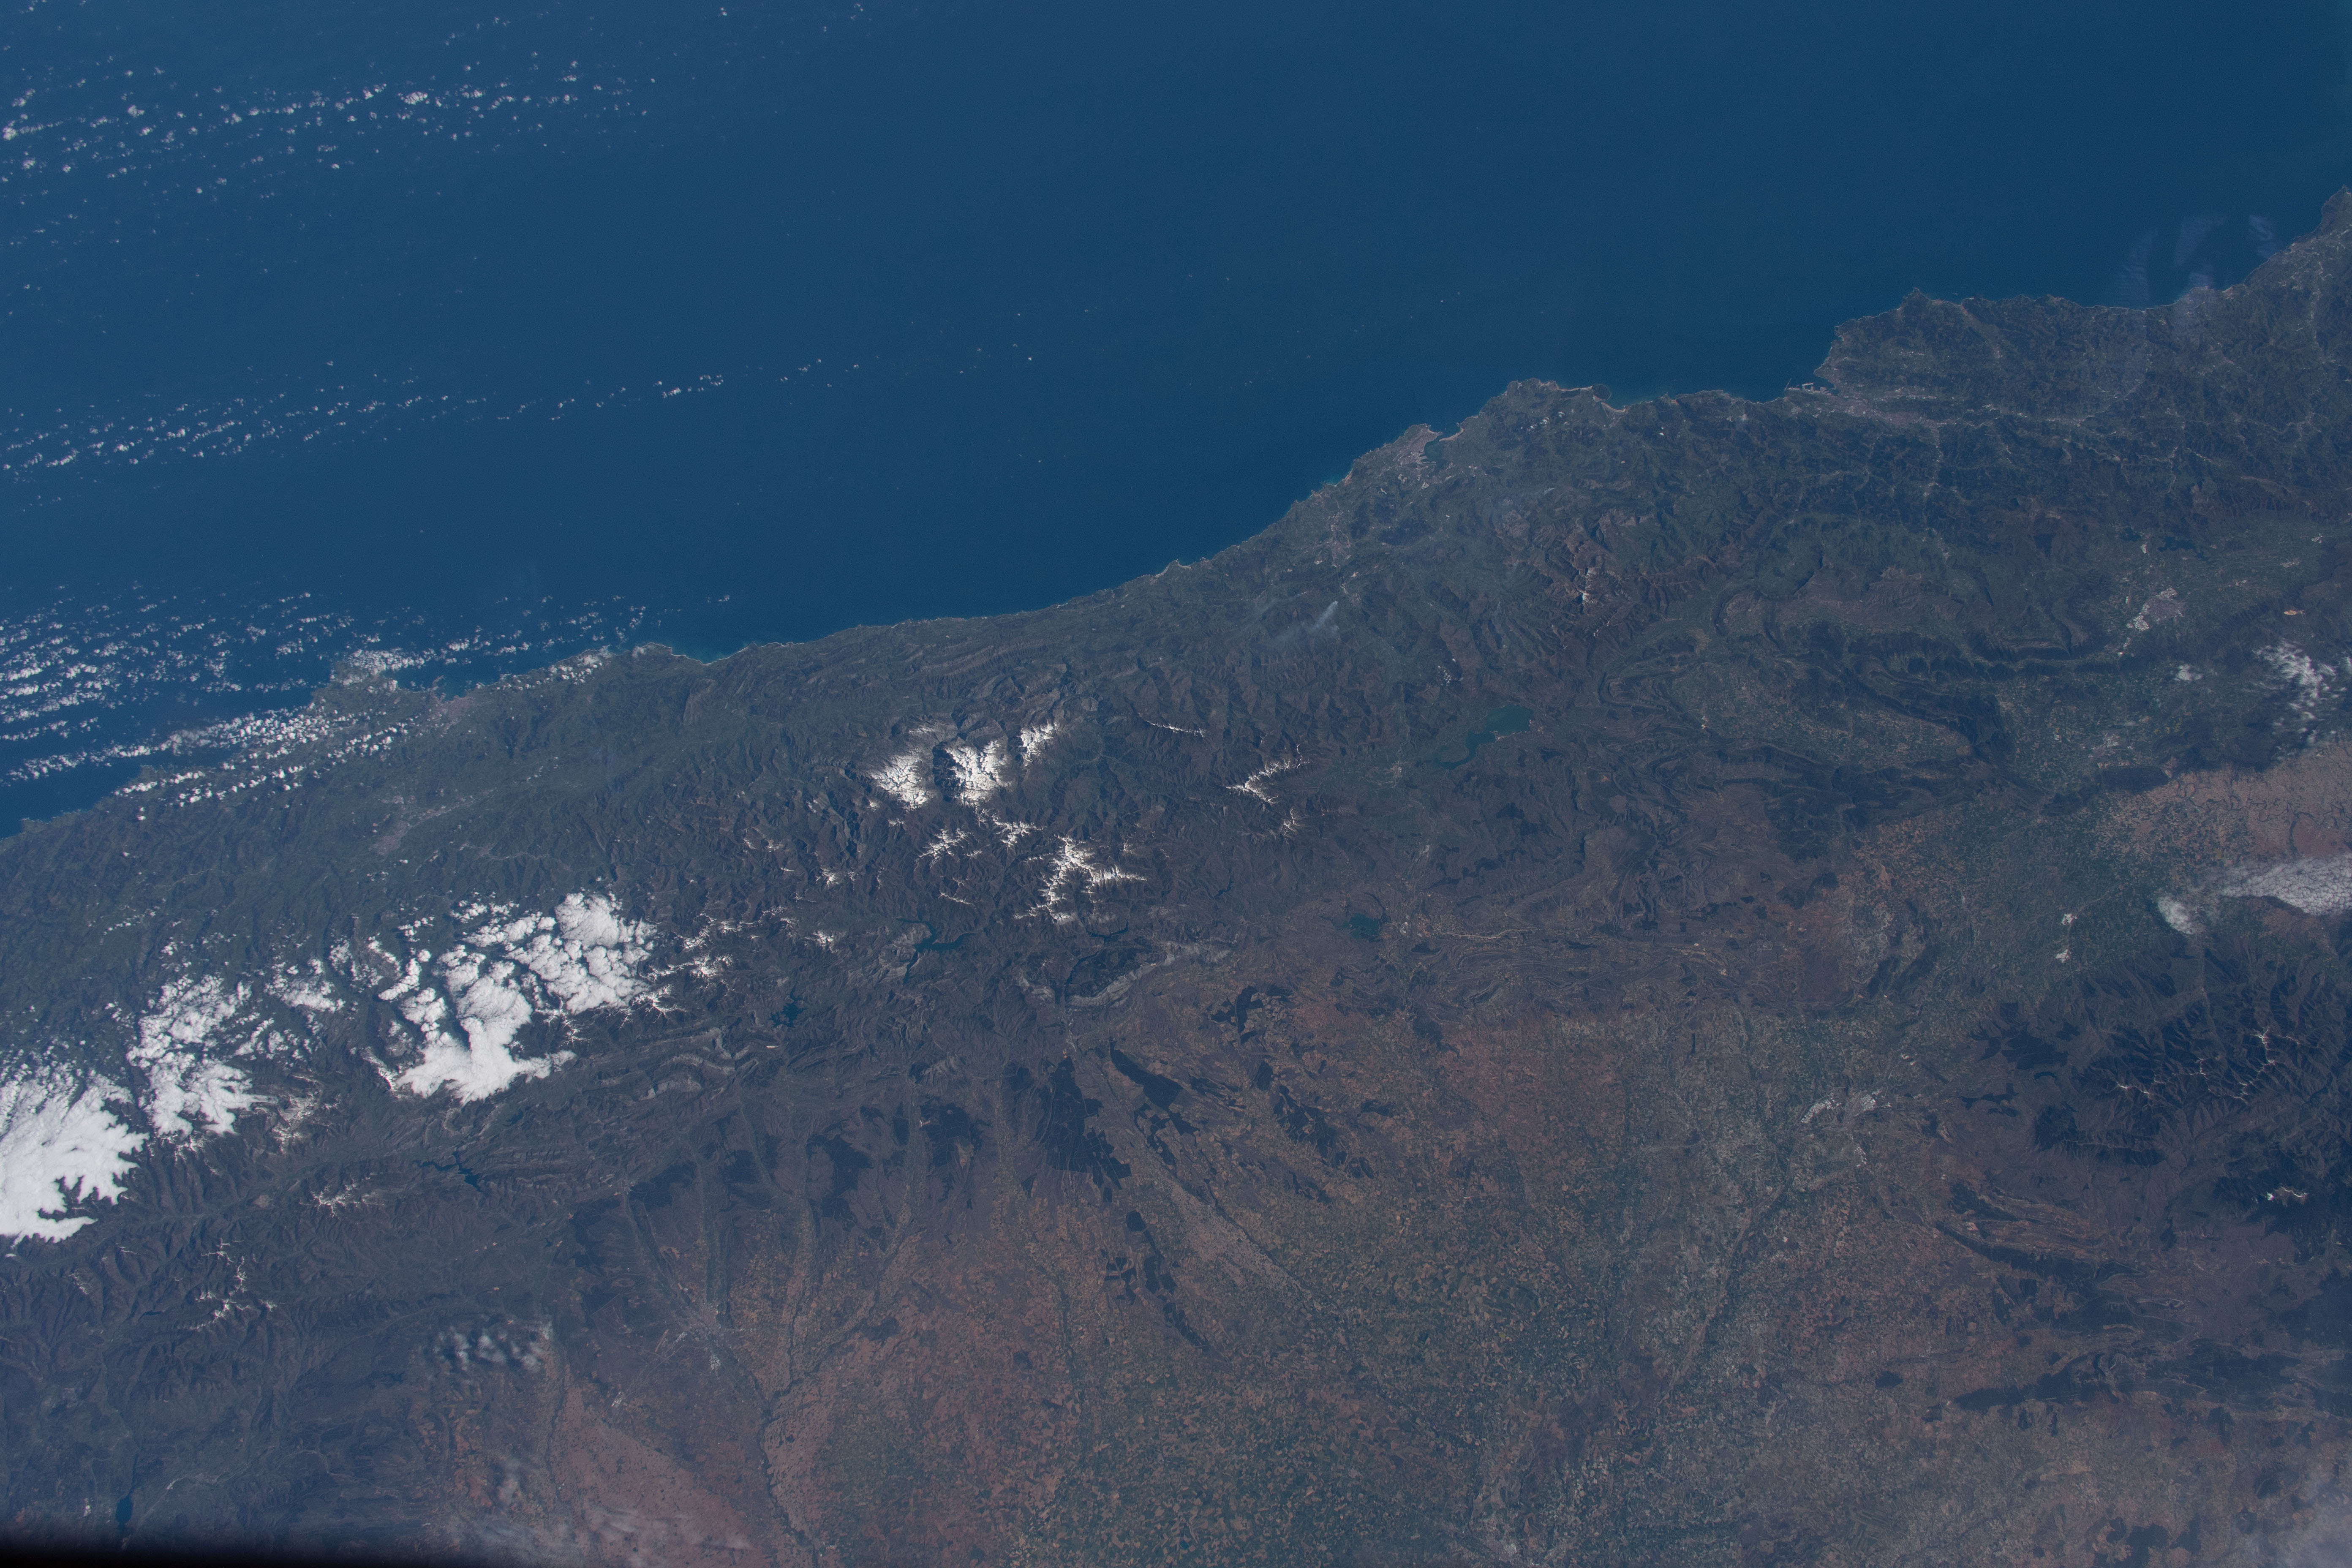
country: SPAIN
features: CANTABRIAN MOUNTAINS, BAY OF BISCAY
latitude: 43.5
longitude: -4.0
